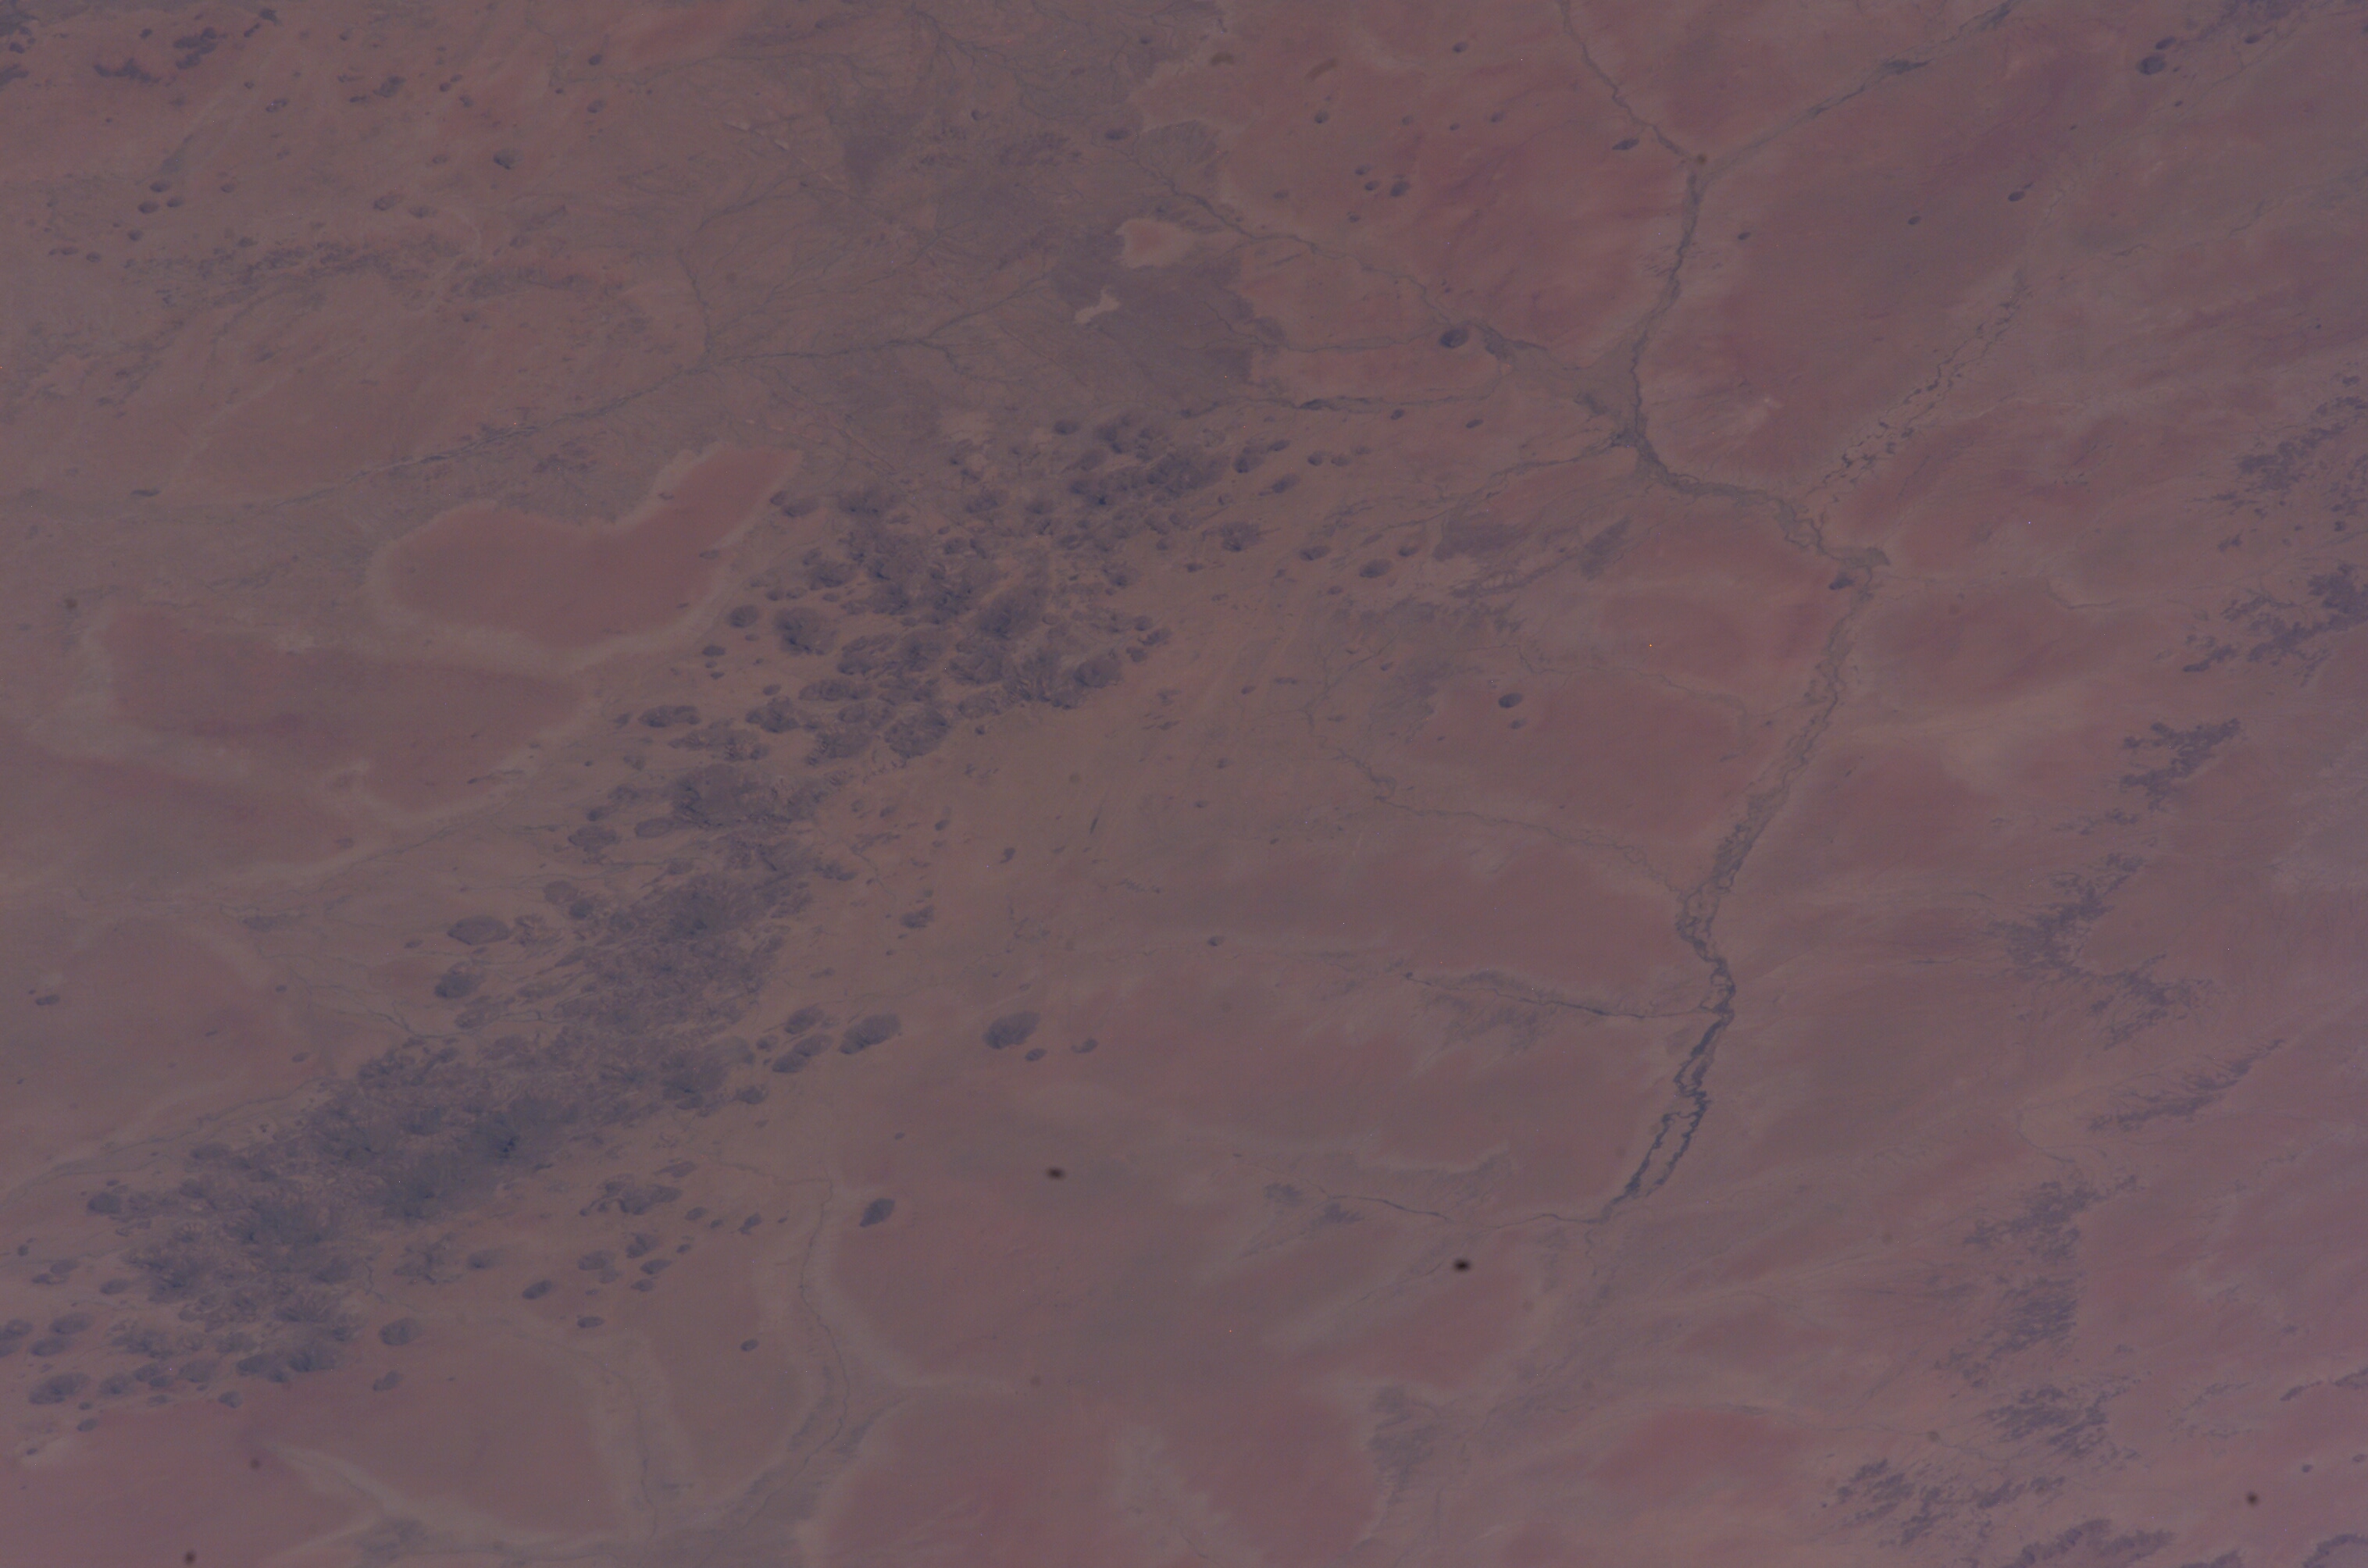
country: SUDAN
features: BERTI HILLS, VOLCANIC UPLANDS
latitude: 14.5
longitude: 25.5
